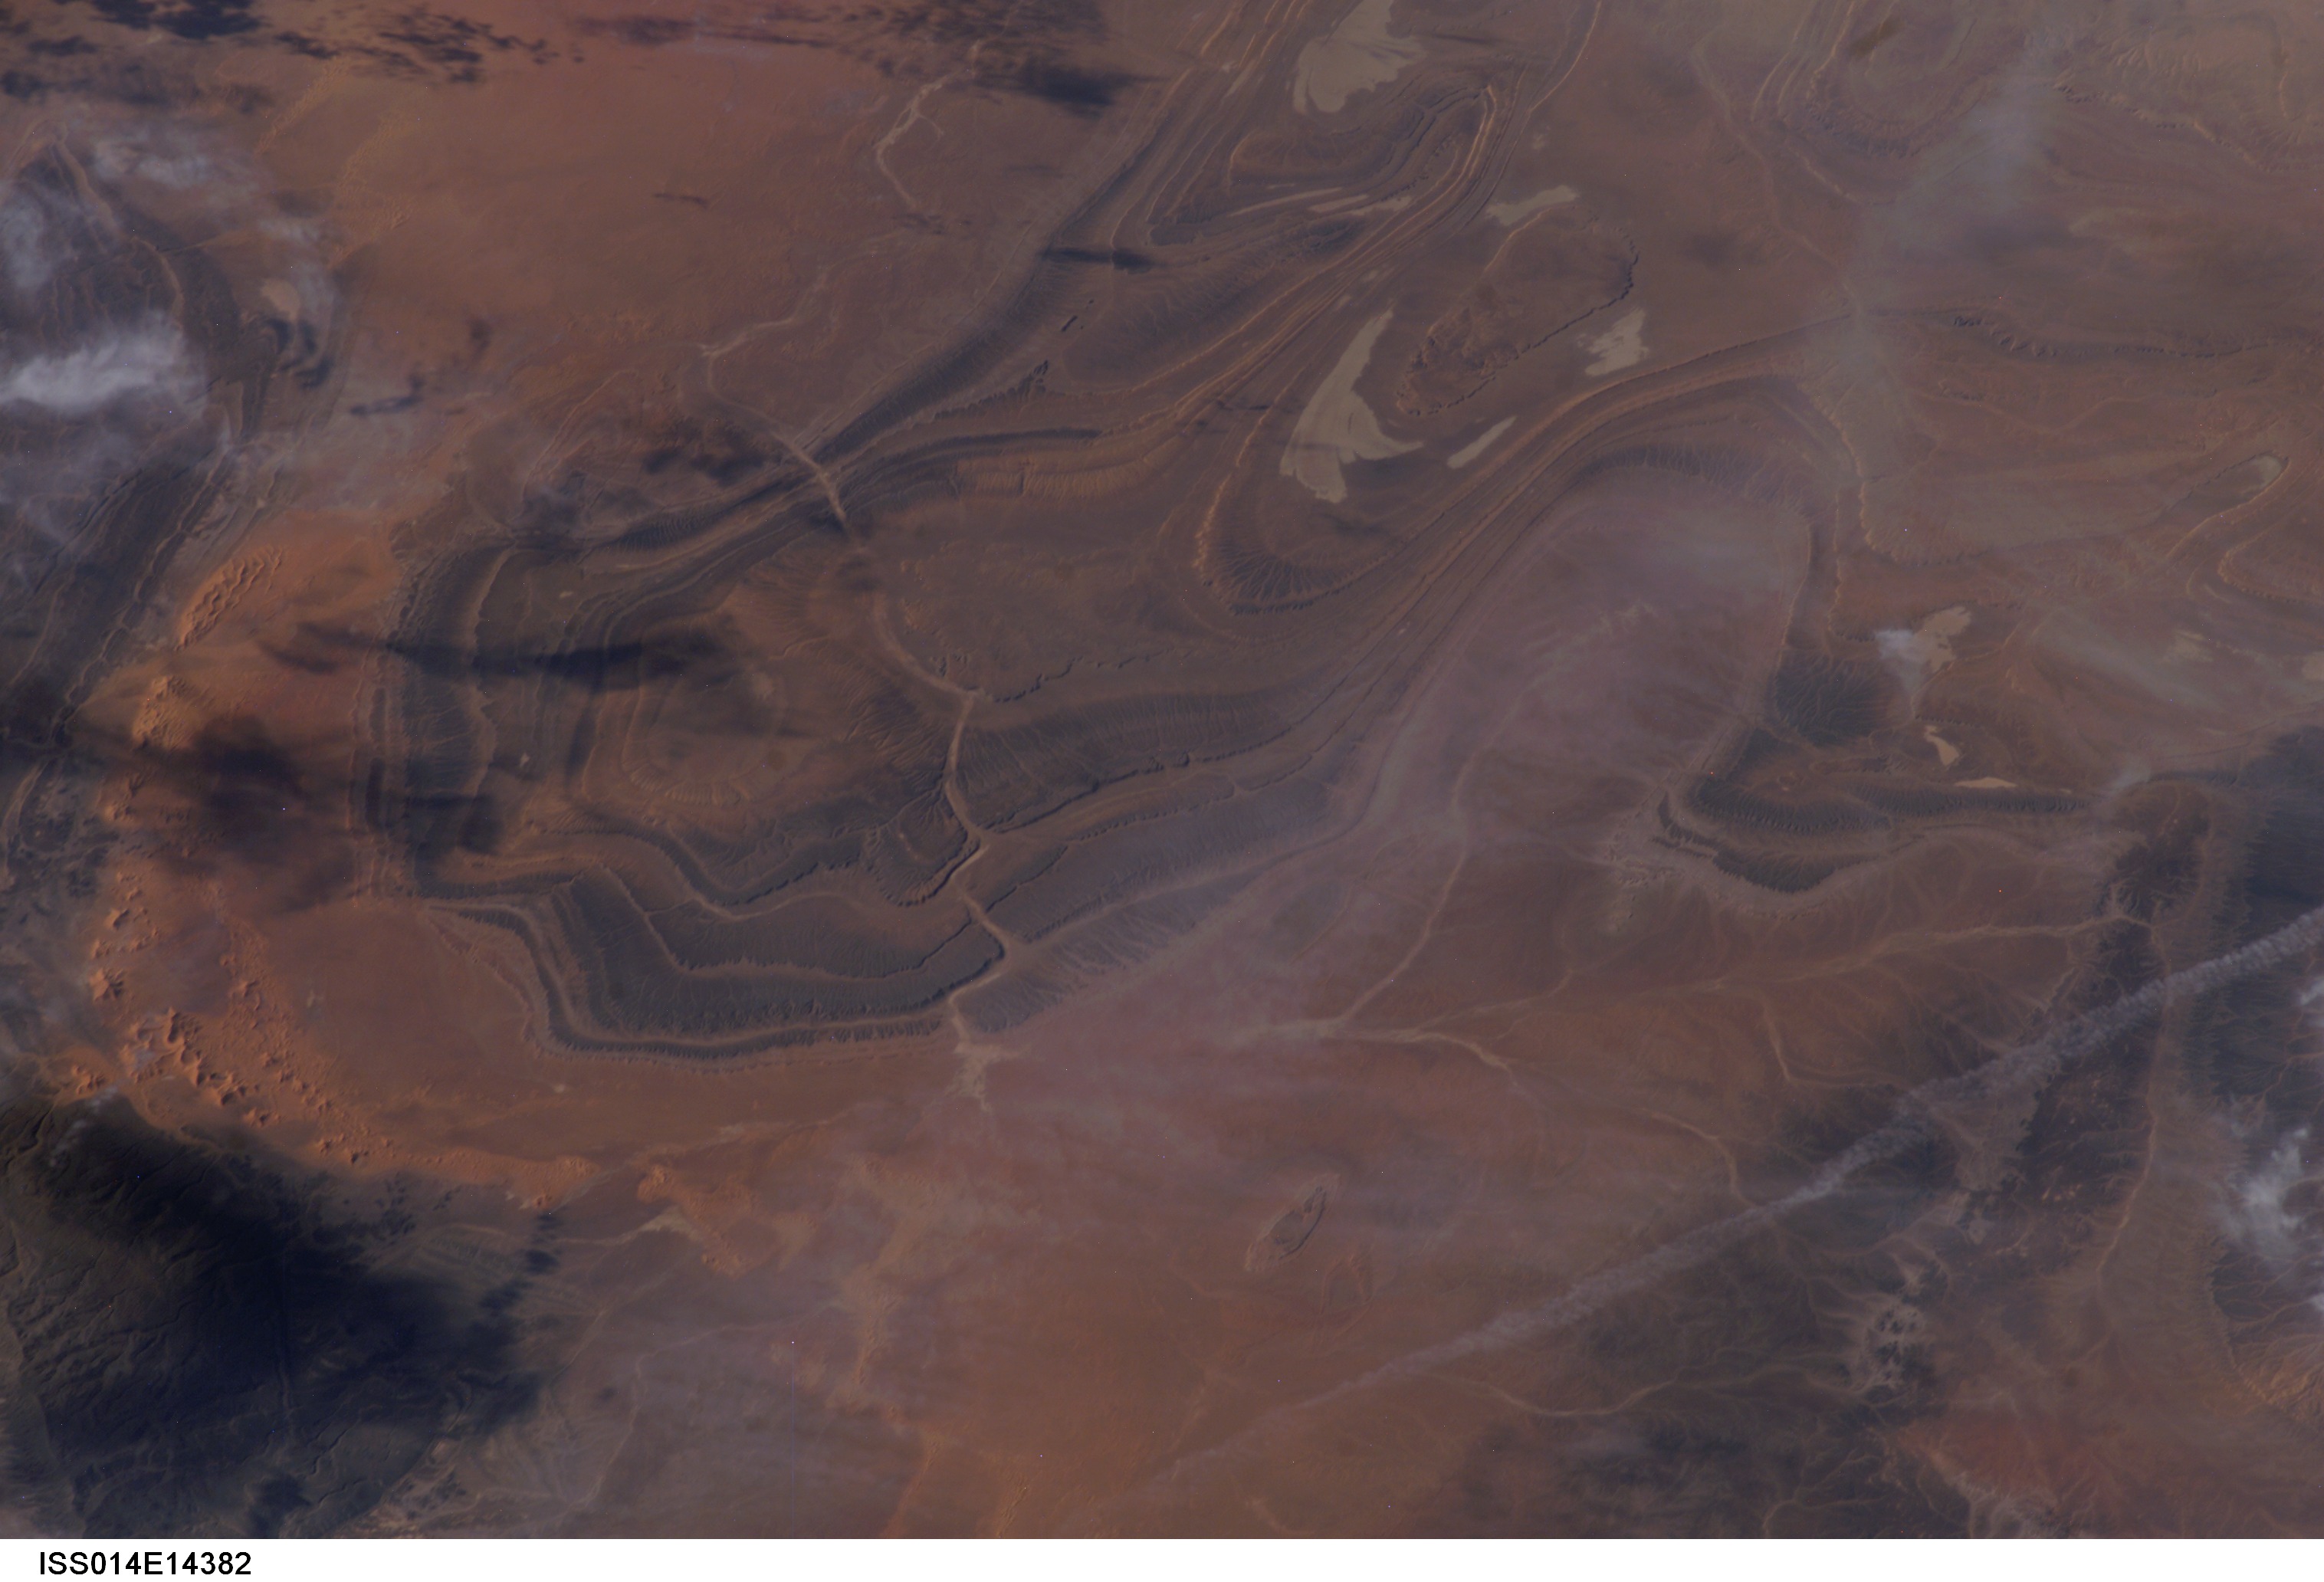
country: ALGERIA
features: PARALLEL RIDGES
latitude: 25.5
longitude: 2.0
